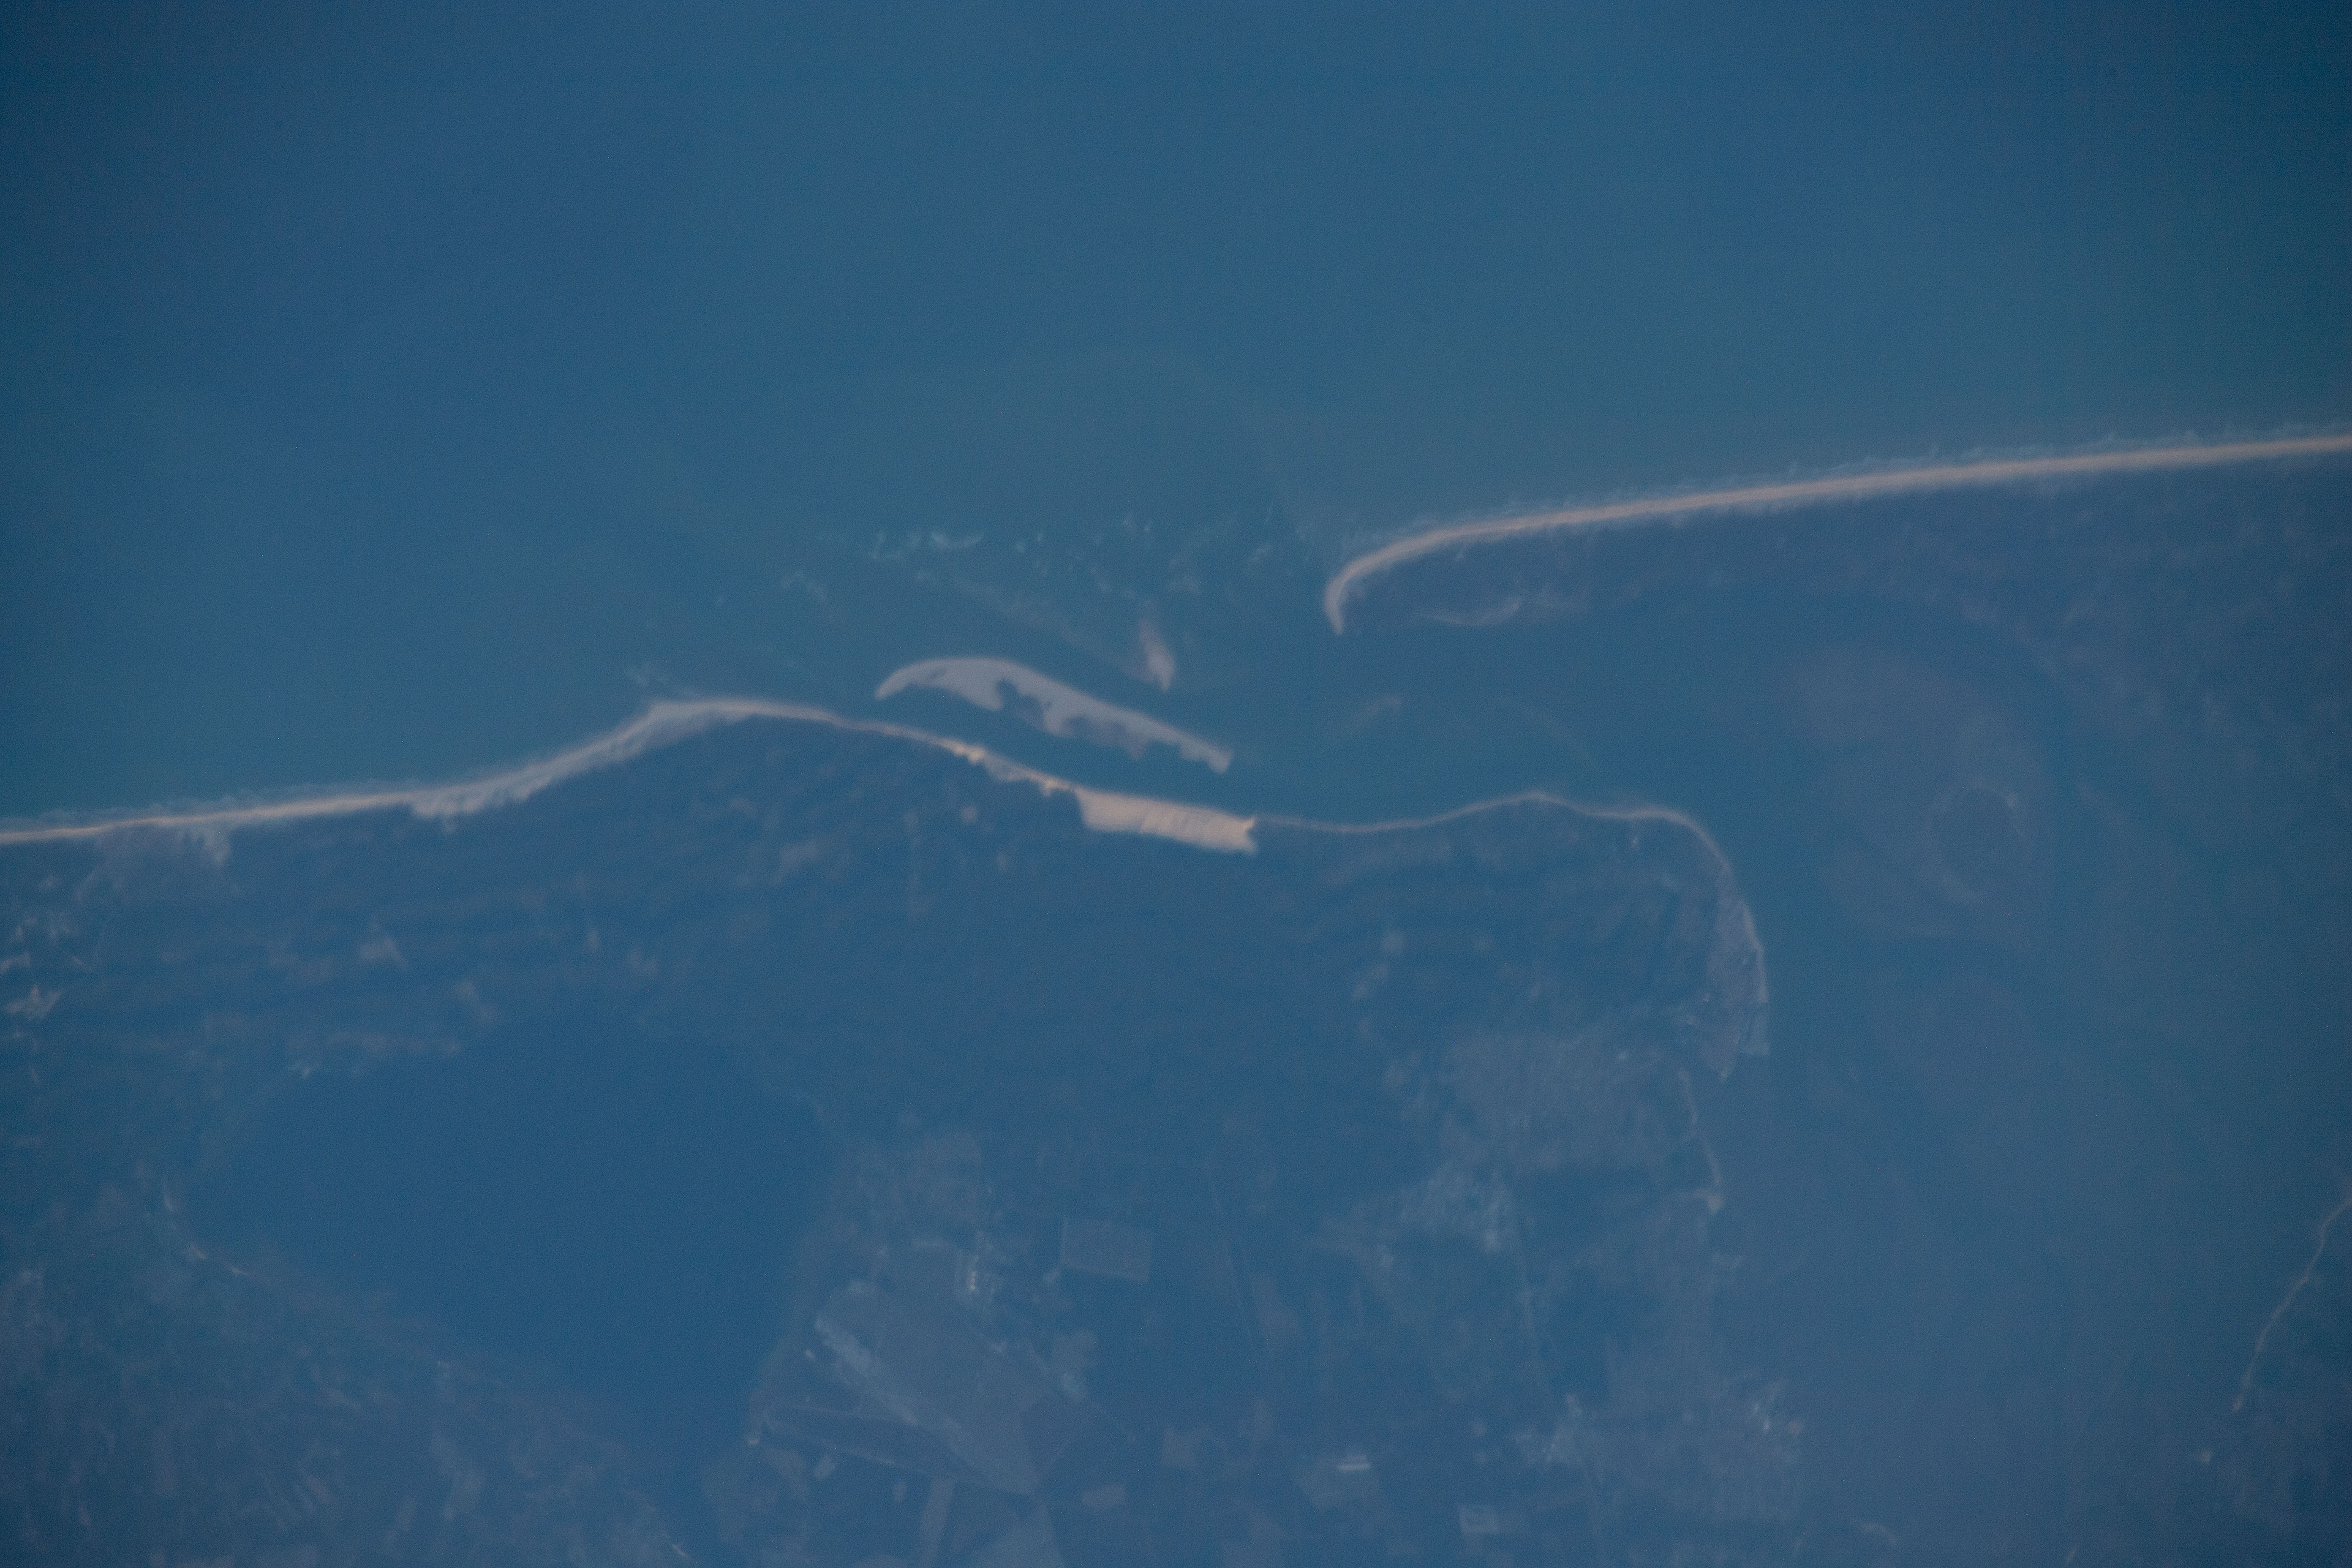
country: FRANCE
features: ARCACHON BAY, LAC DE CAZAUX
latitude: 44.6
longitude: -1.2
